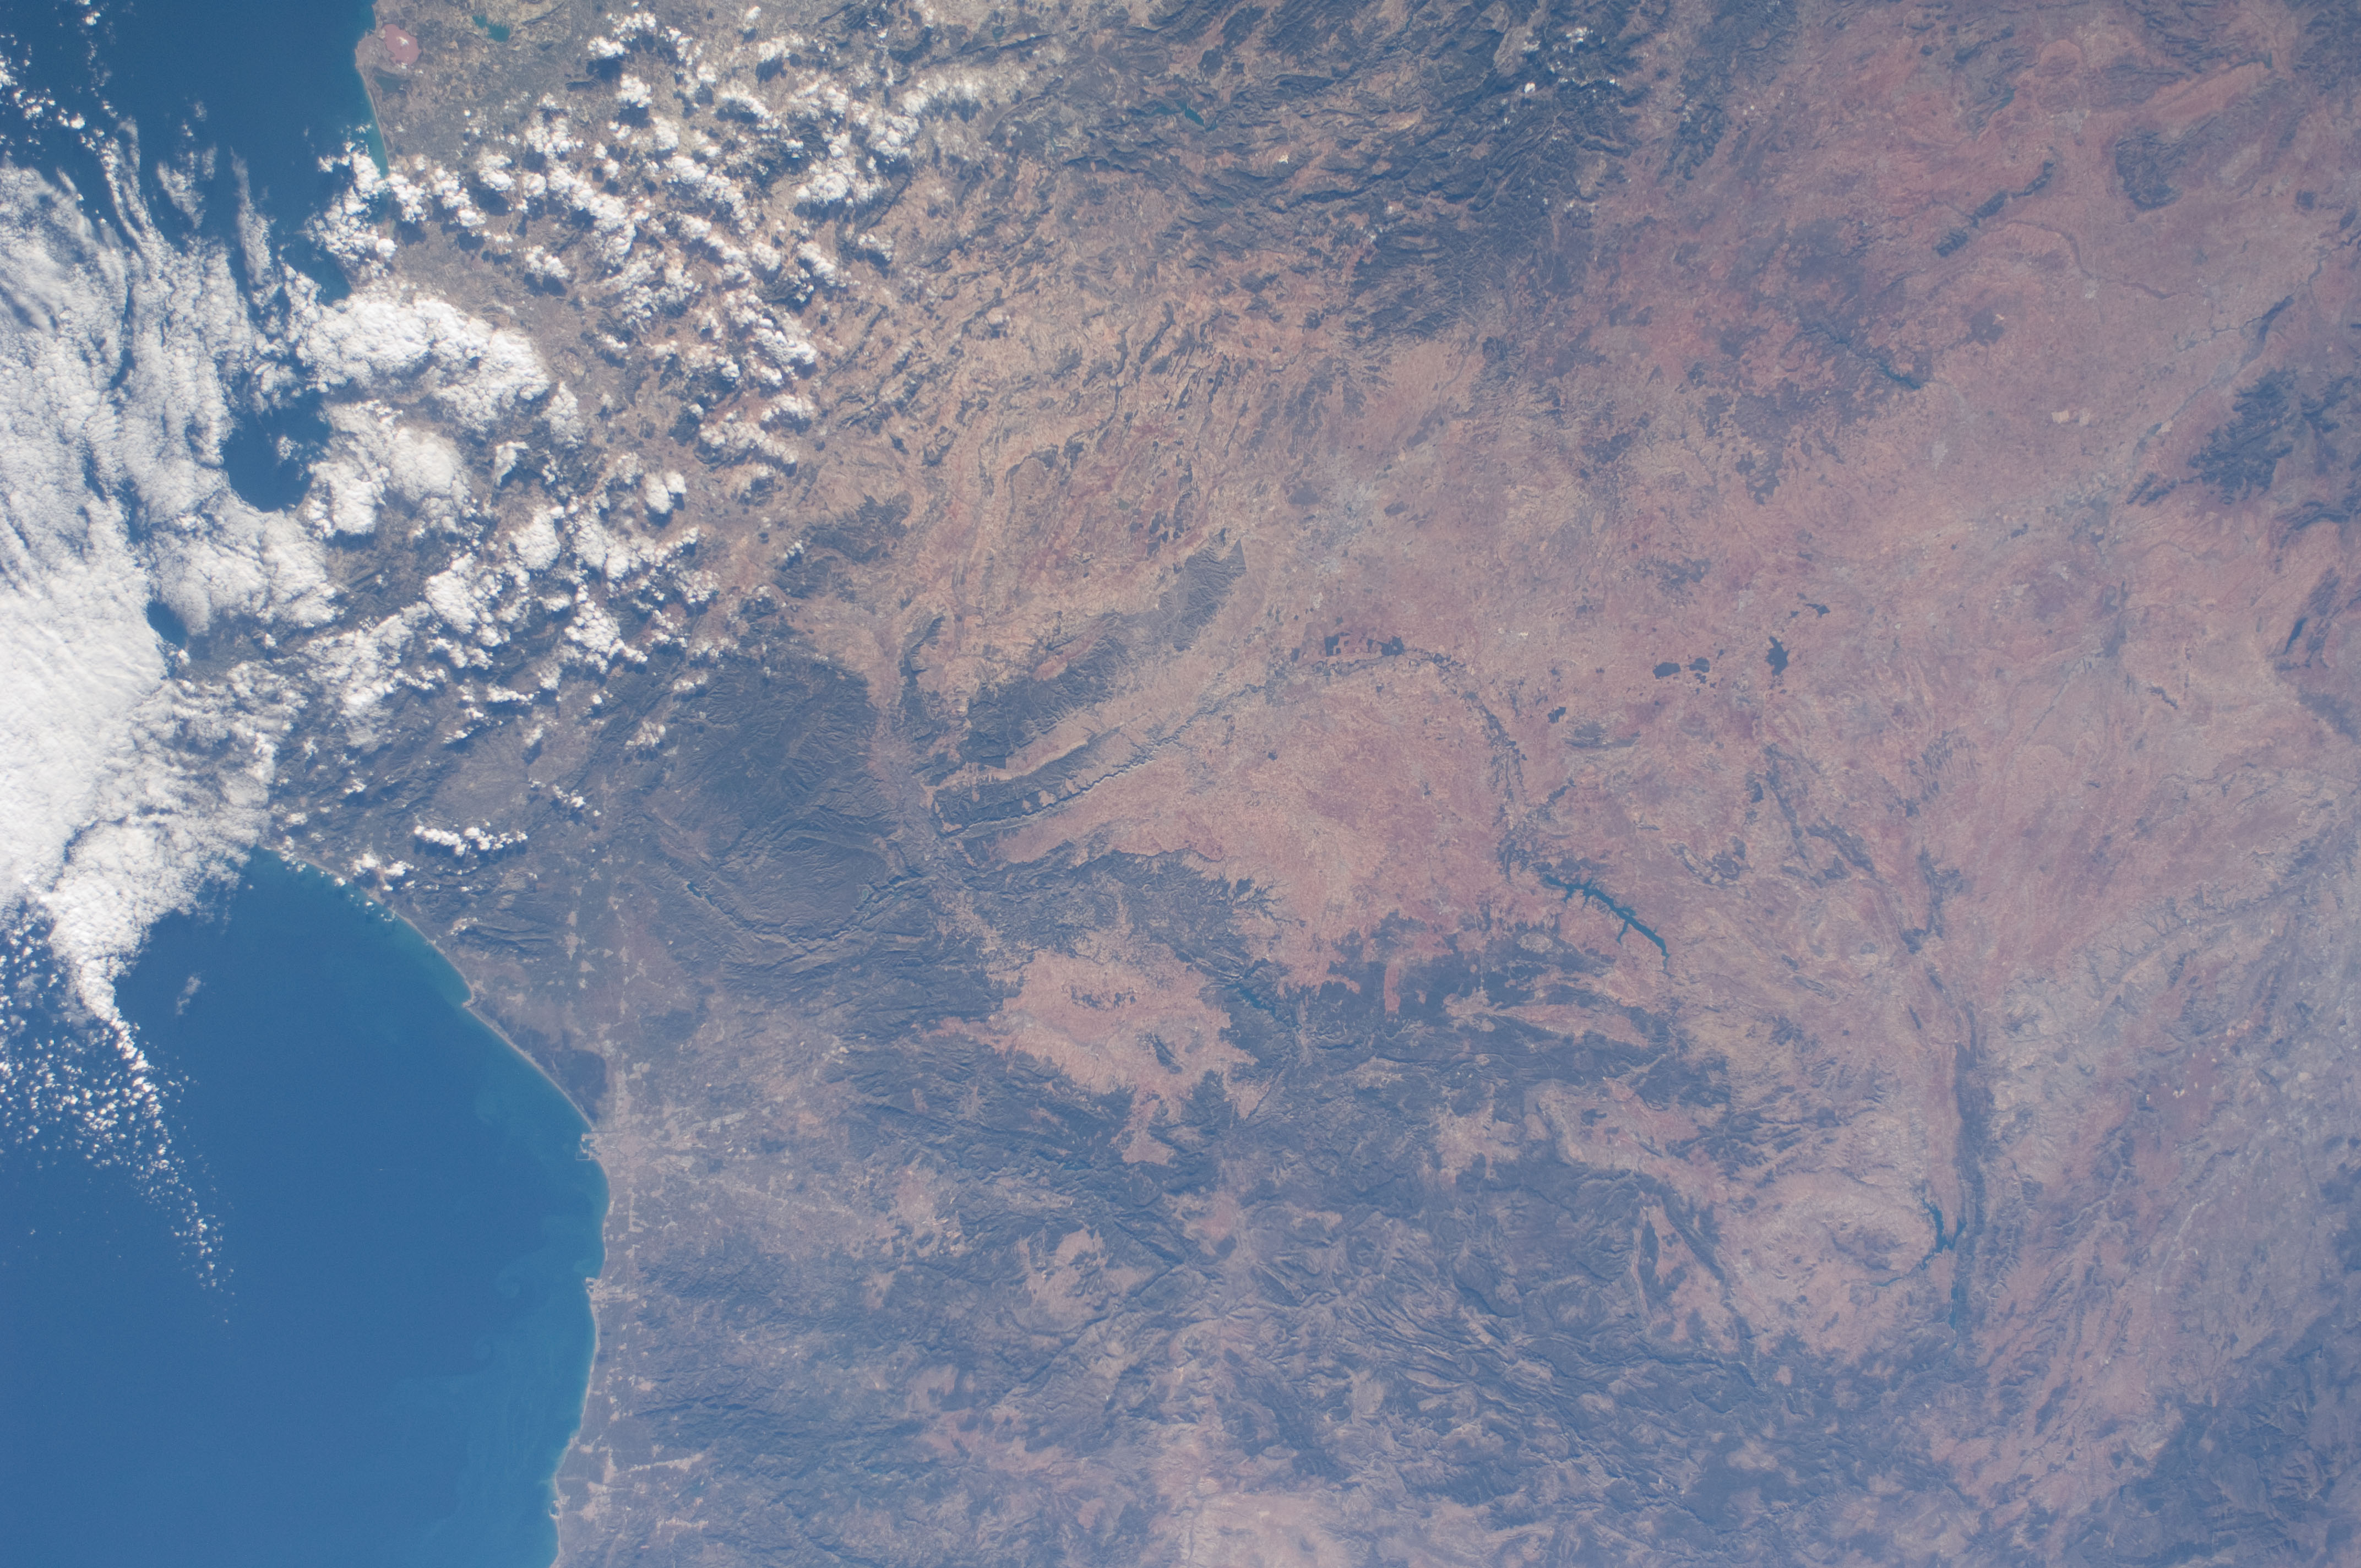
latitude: 39.5
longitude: -1.5
